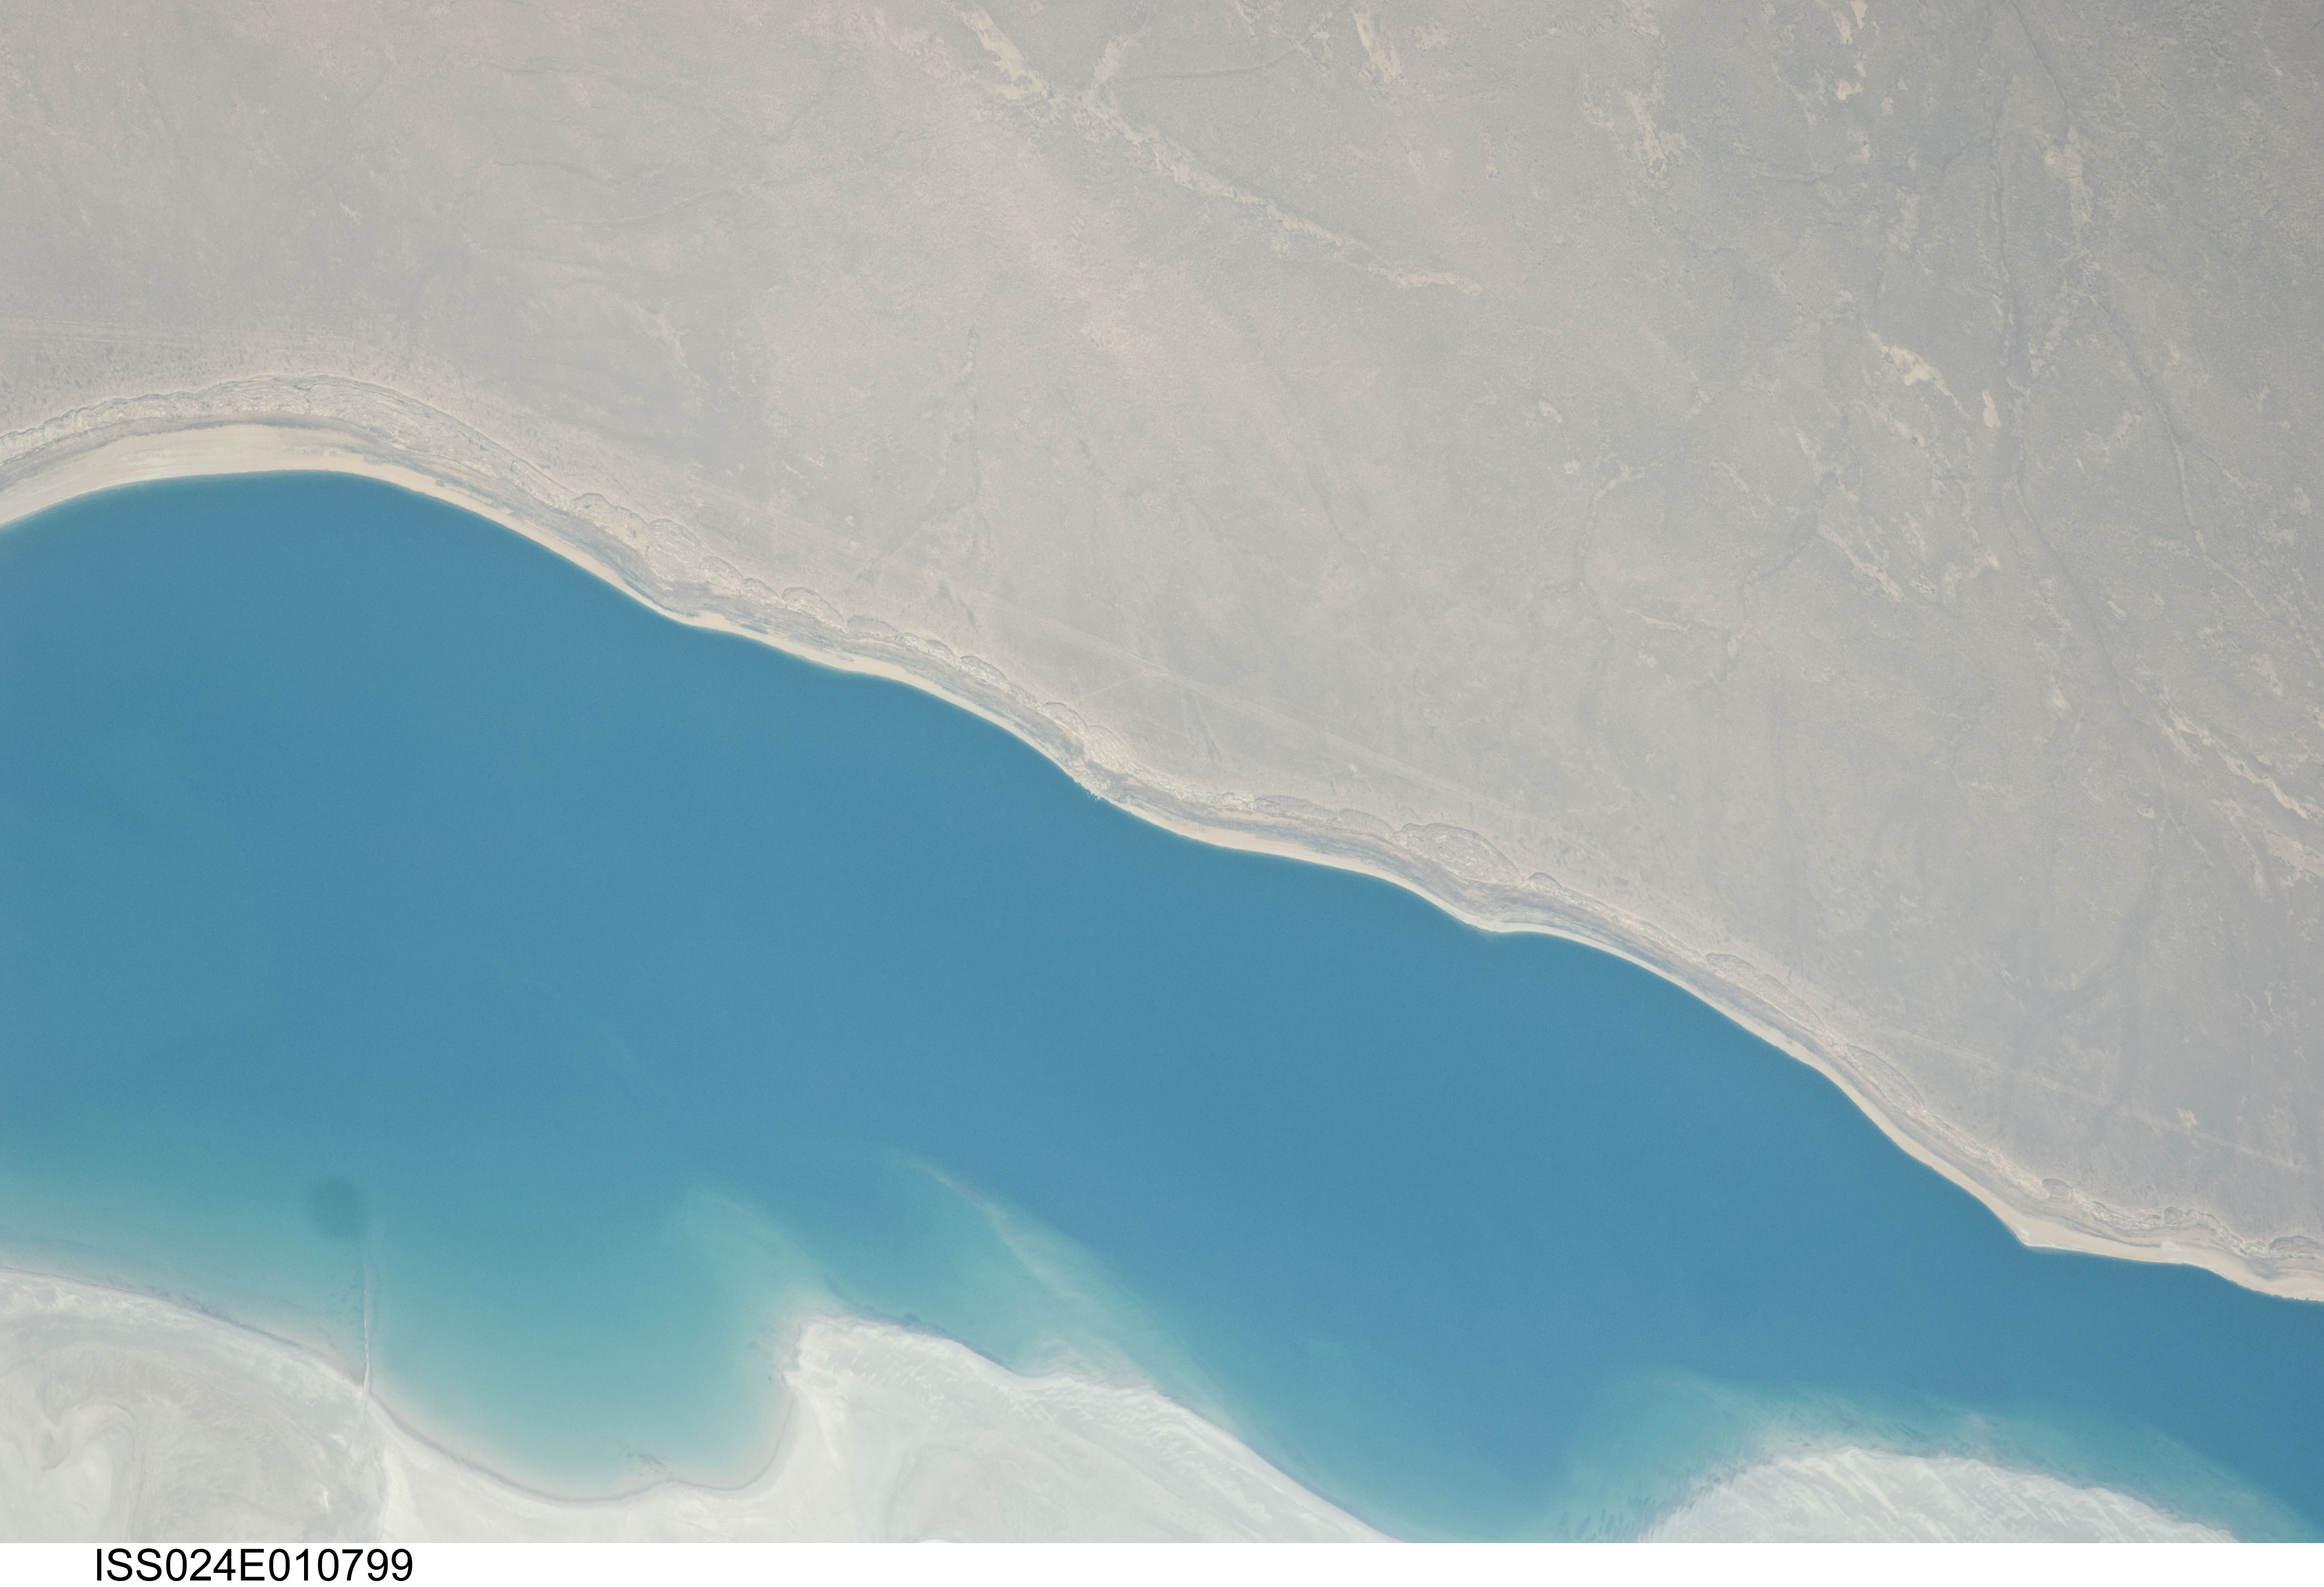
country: UZBEKISTAN
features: WESTERN END OF ARAL SEA
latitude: 45.1
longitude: 58.4
